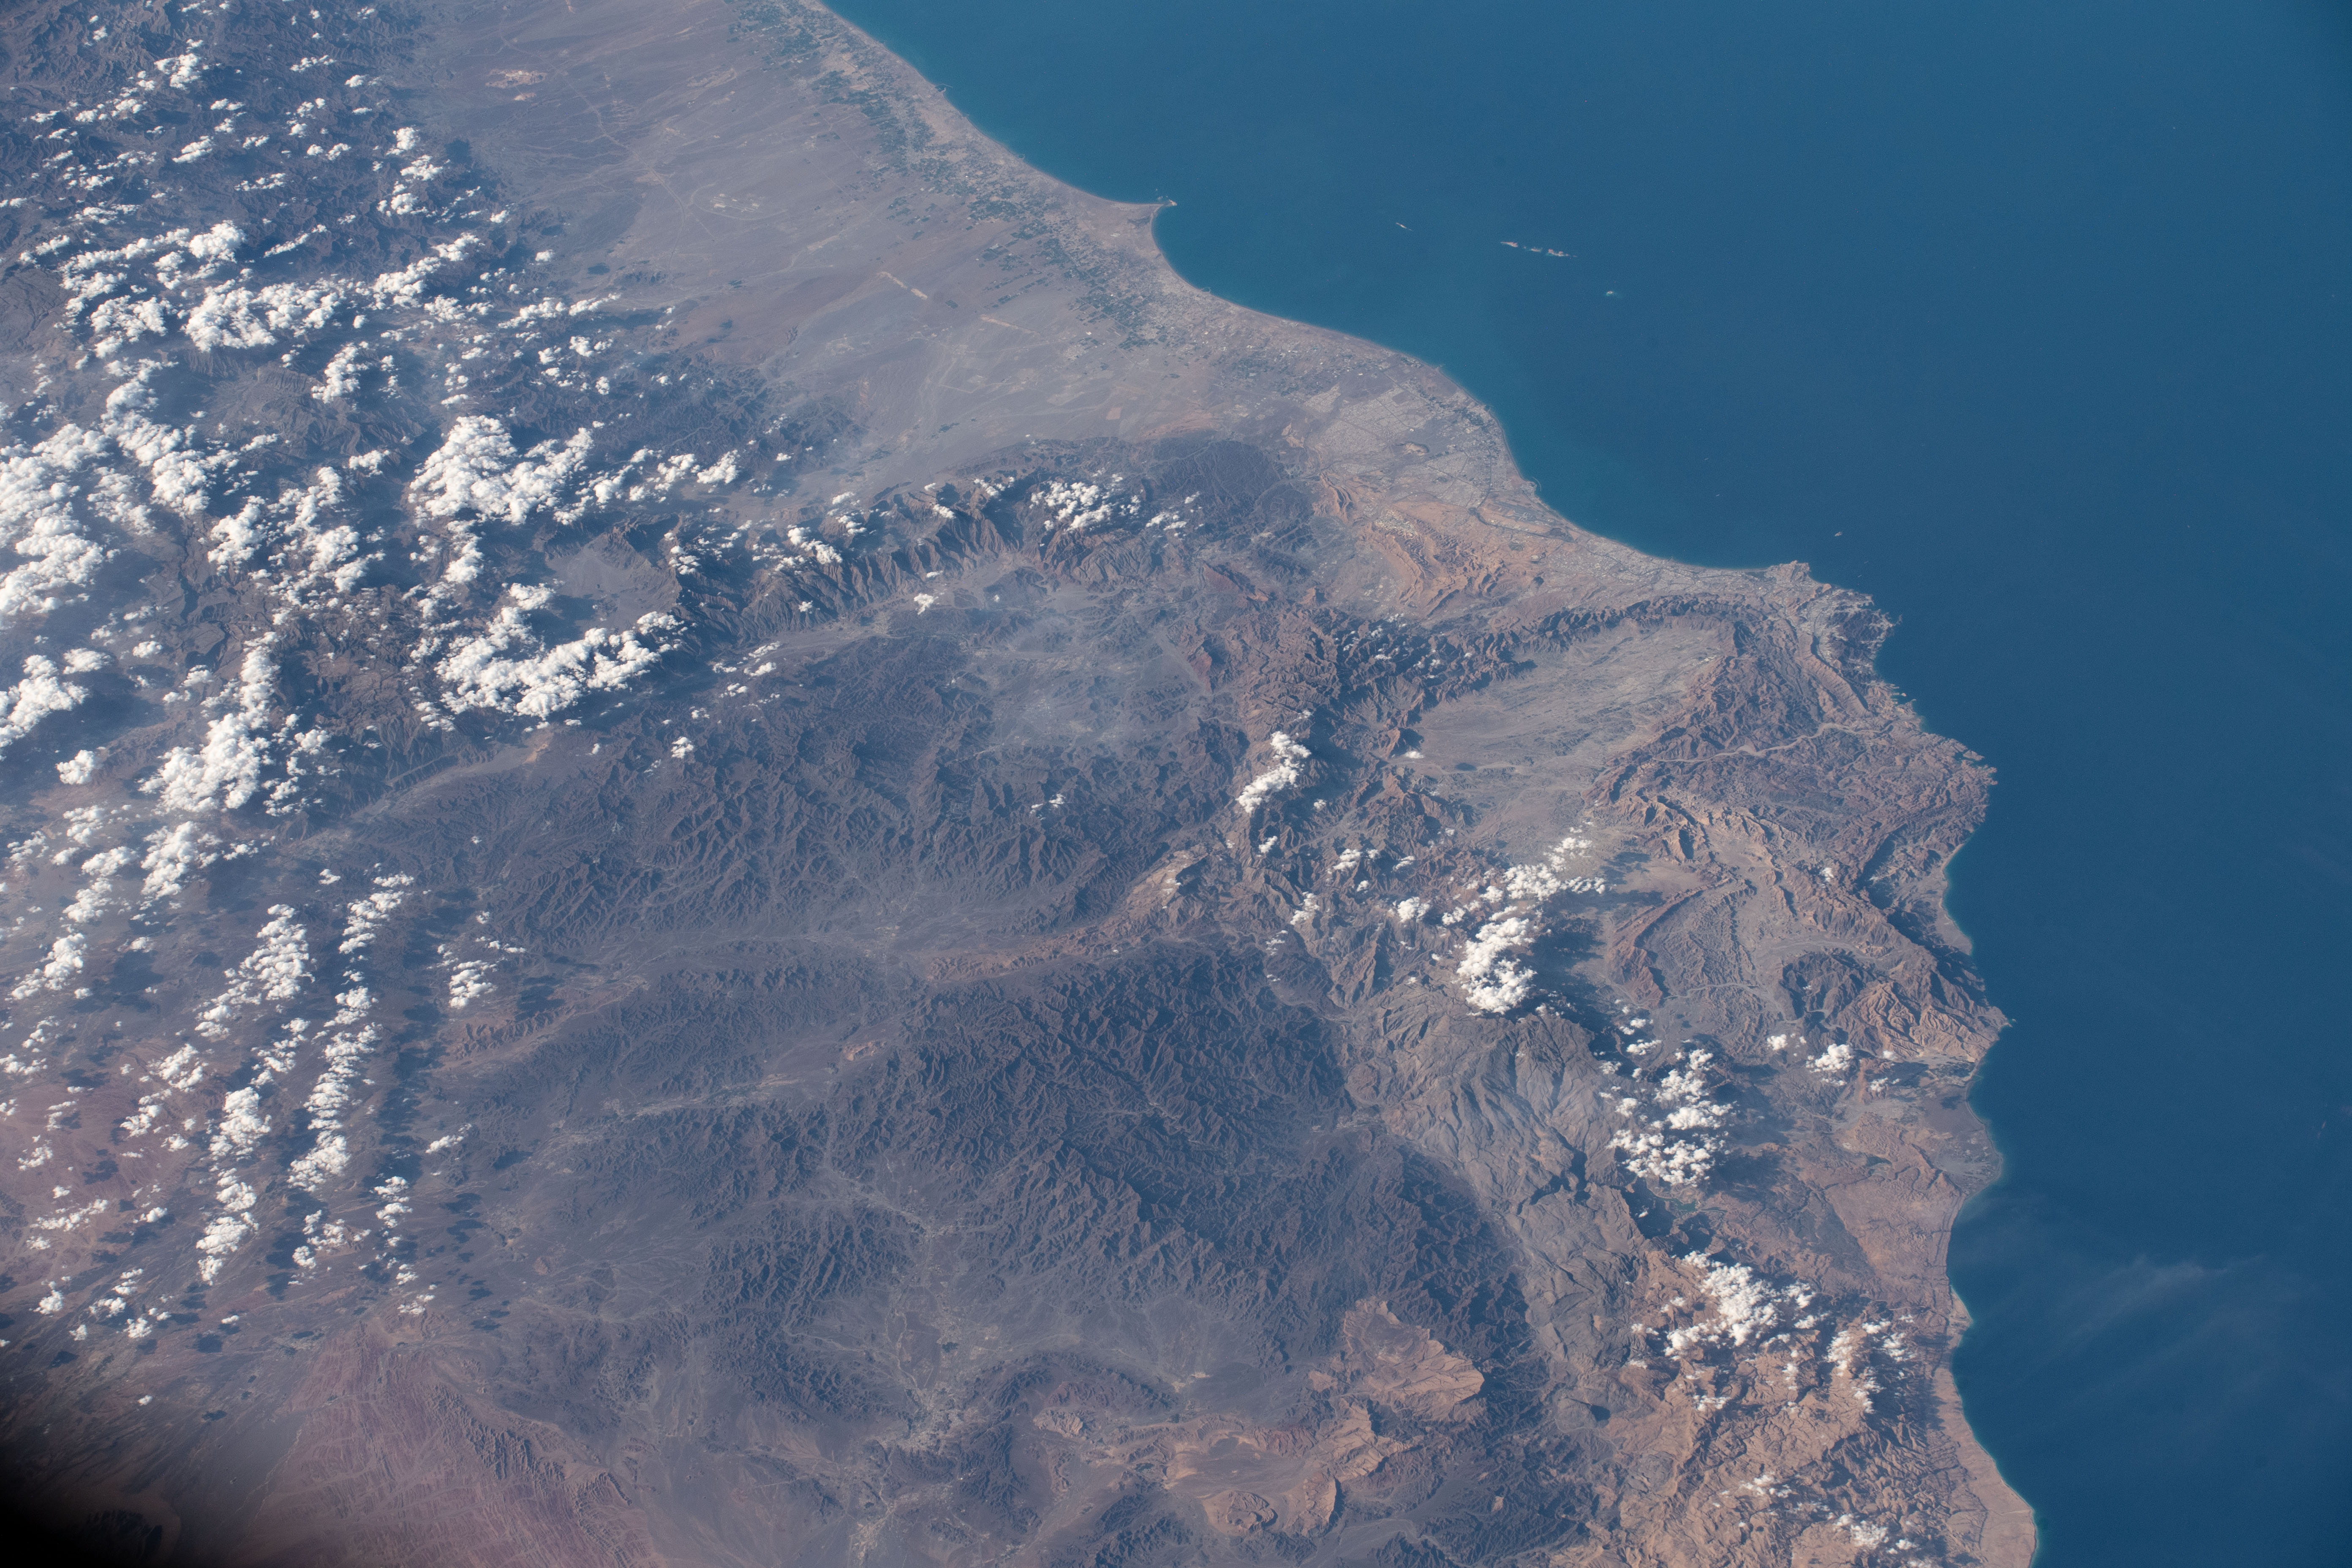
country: OMAN
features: AL HAJAR MOUNTAINS, MUSCAT
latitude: 23.2
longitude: 58.2
